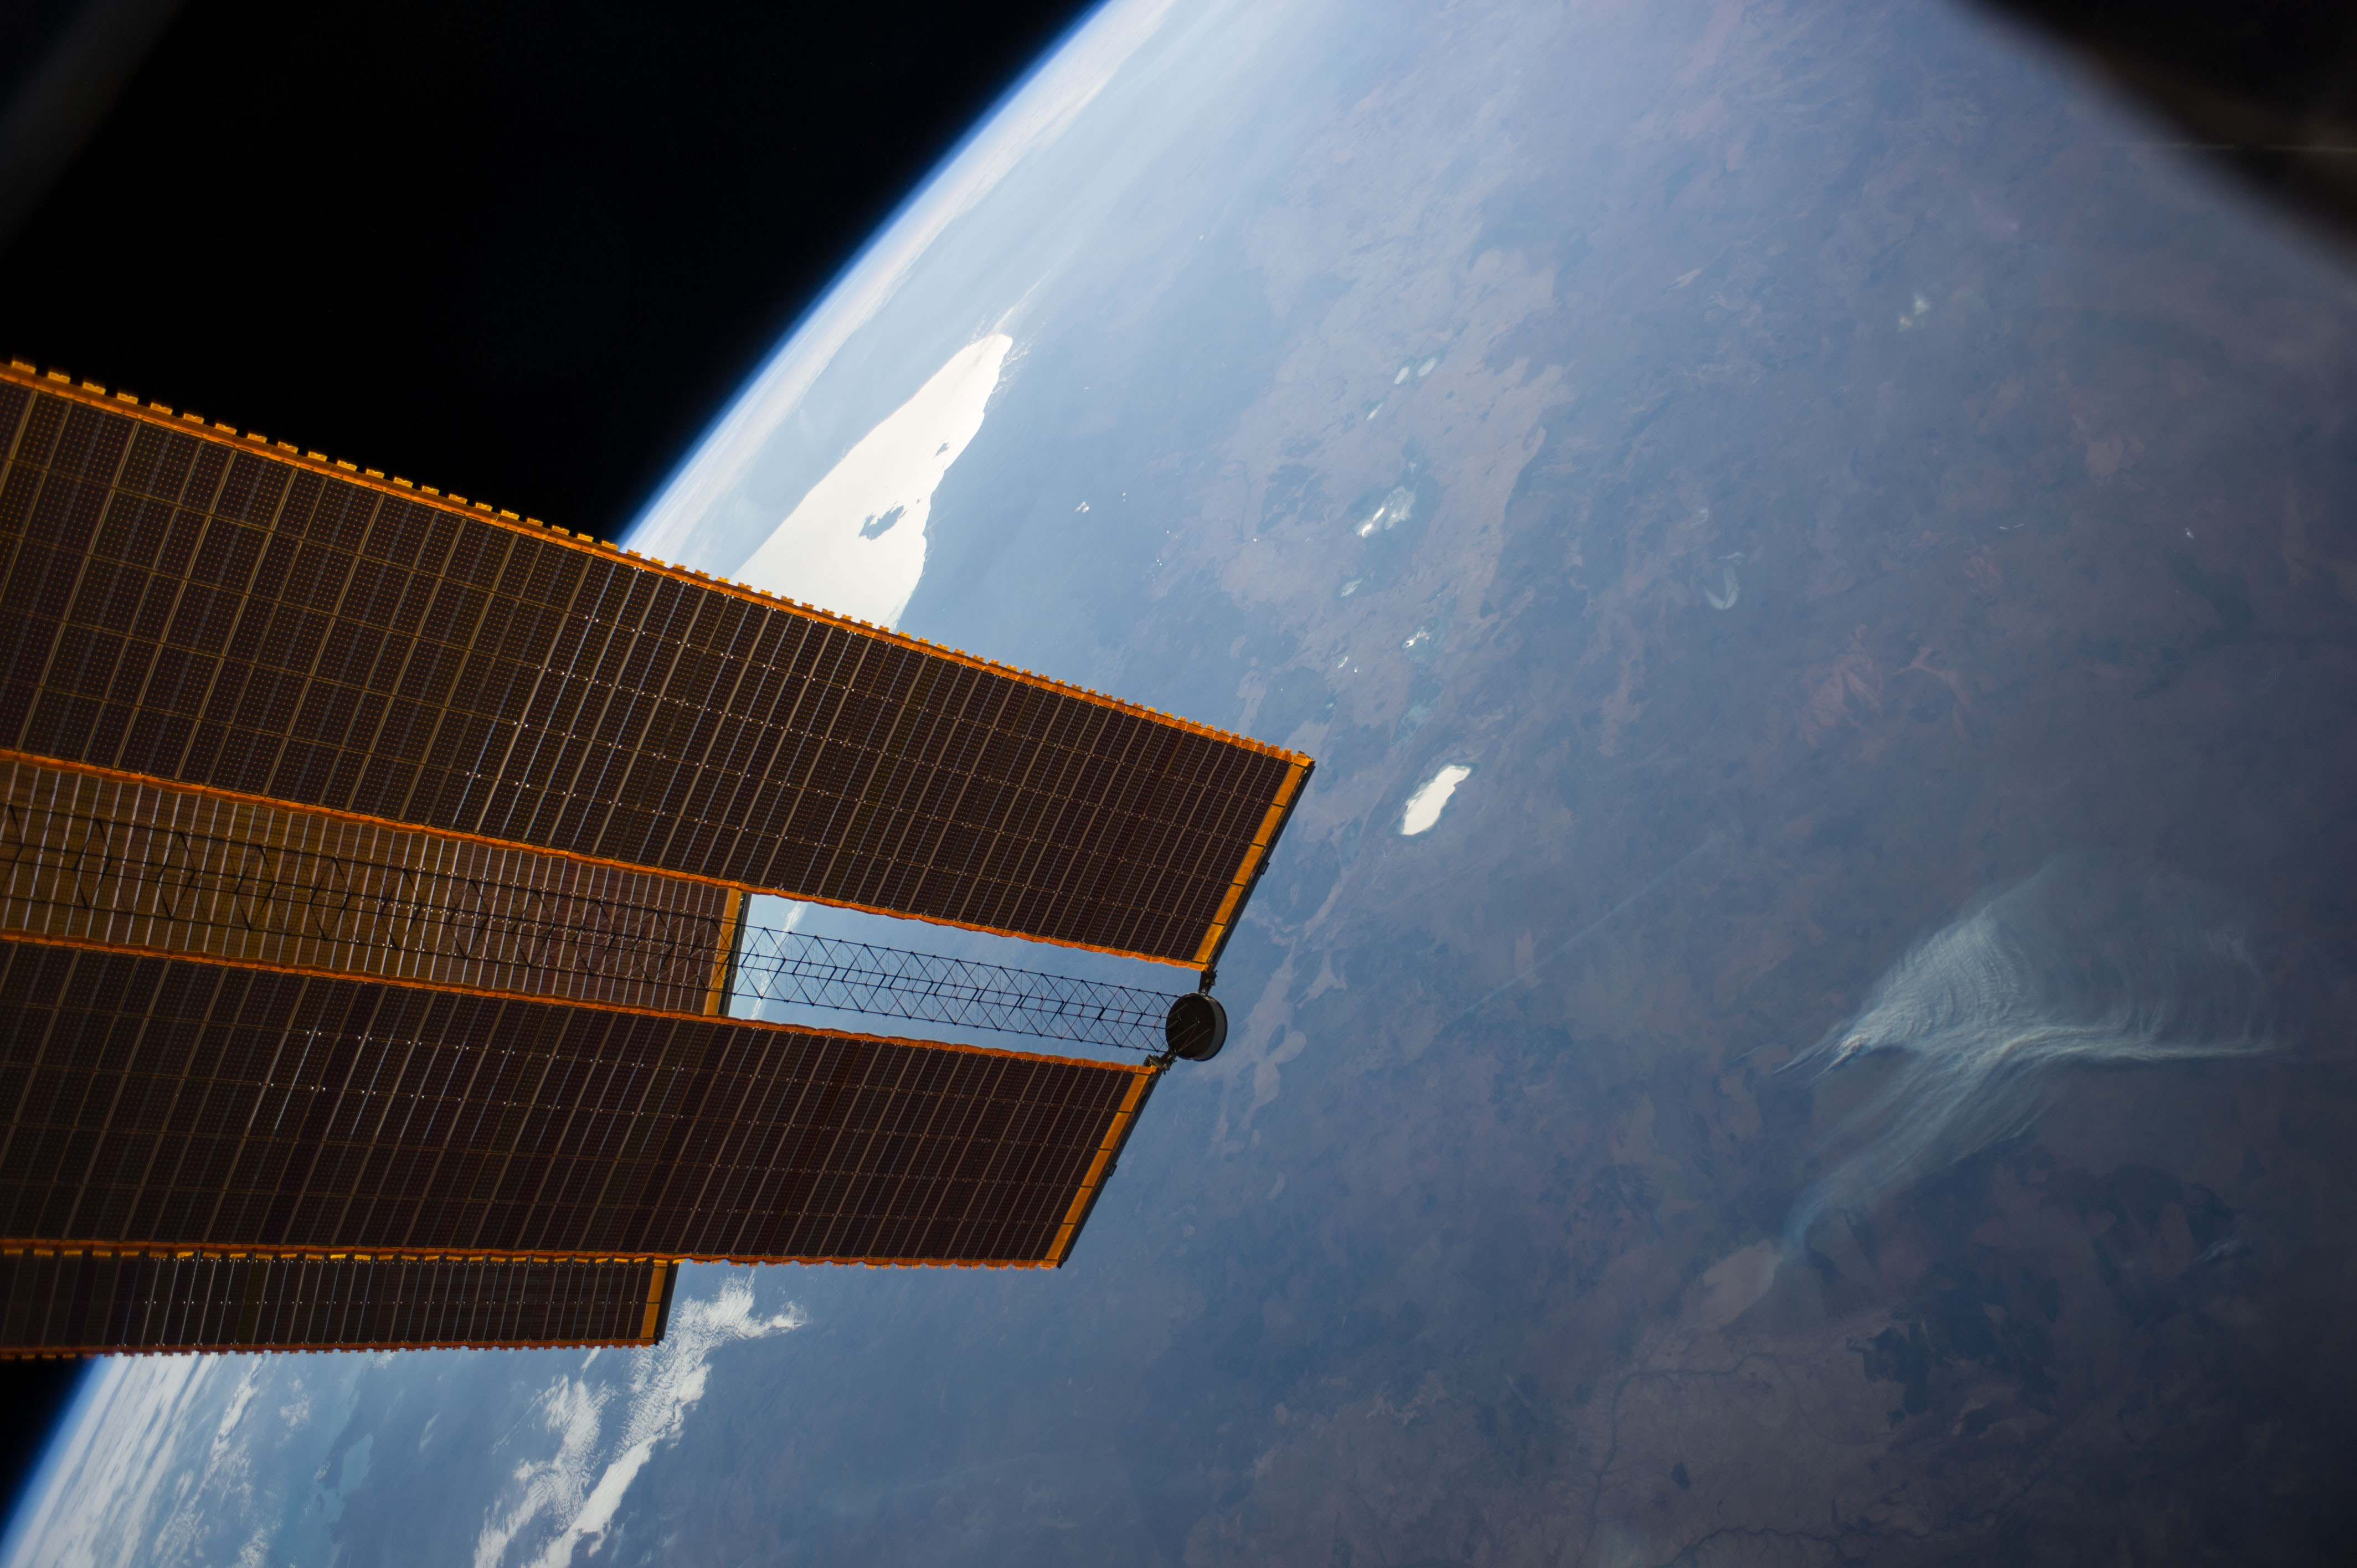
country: AUSTRALIA-NT
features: G. OF CARPENTARIA, MORNINGTON I., L. WOODS, TANAMI DES., SMK.
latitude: -17.5
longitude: 134.0
